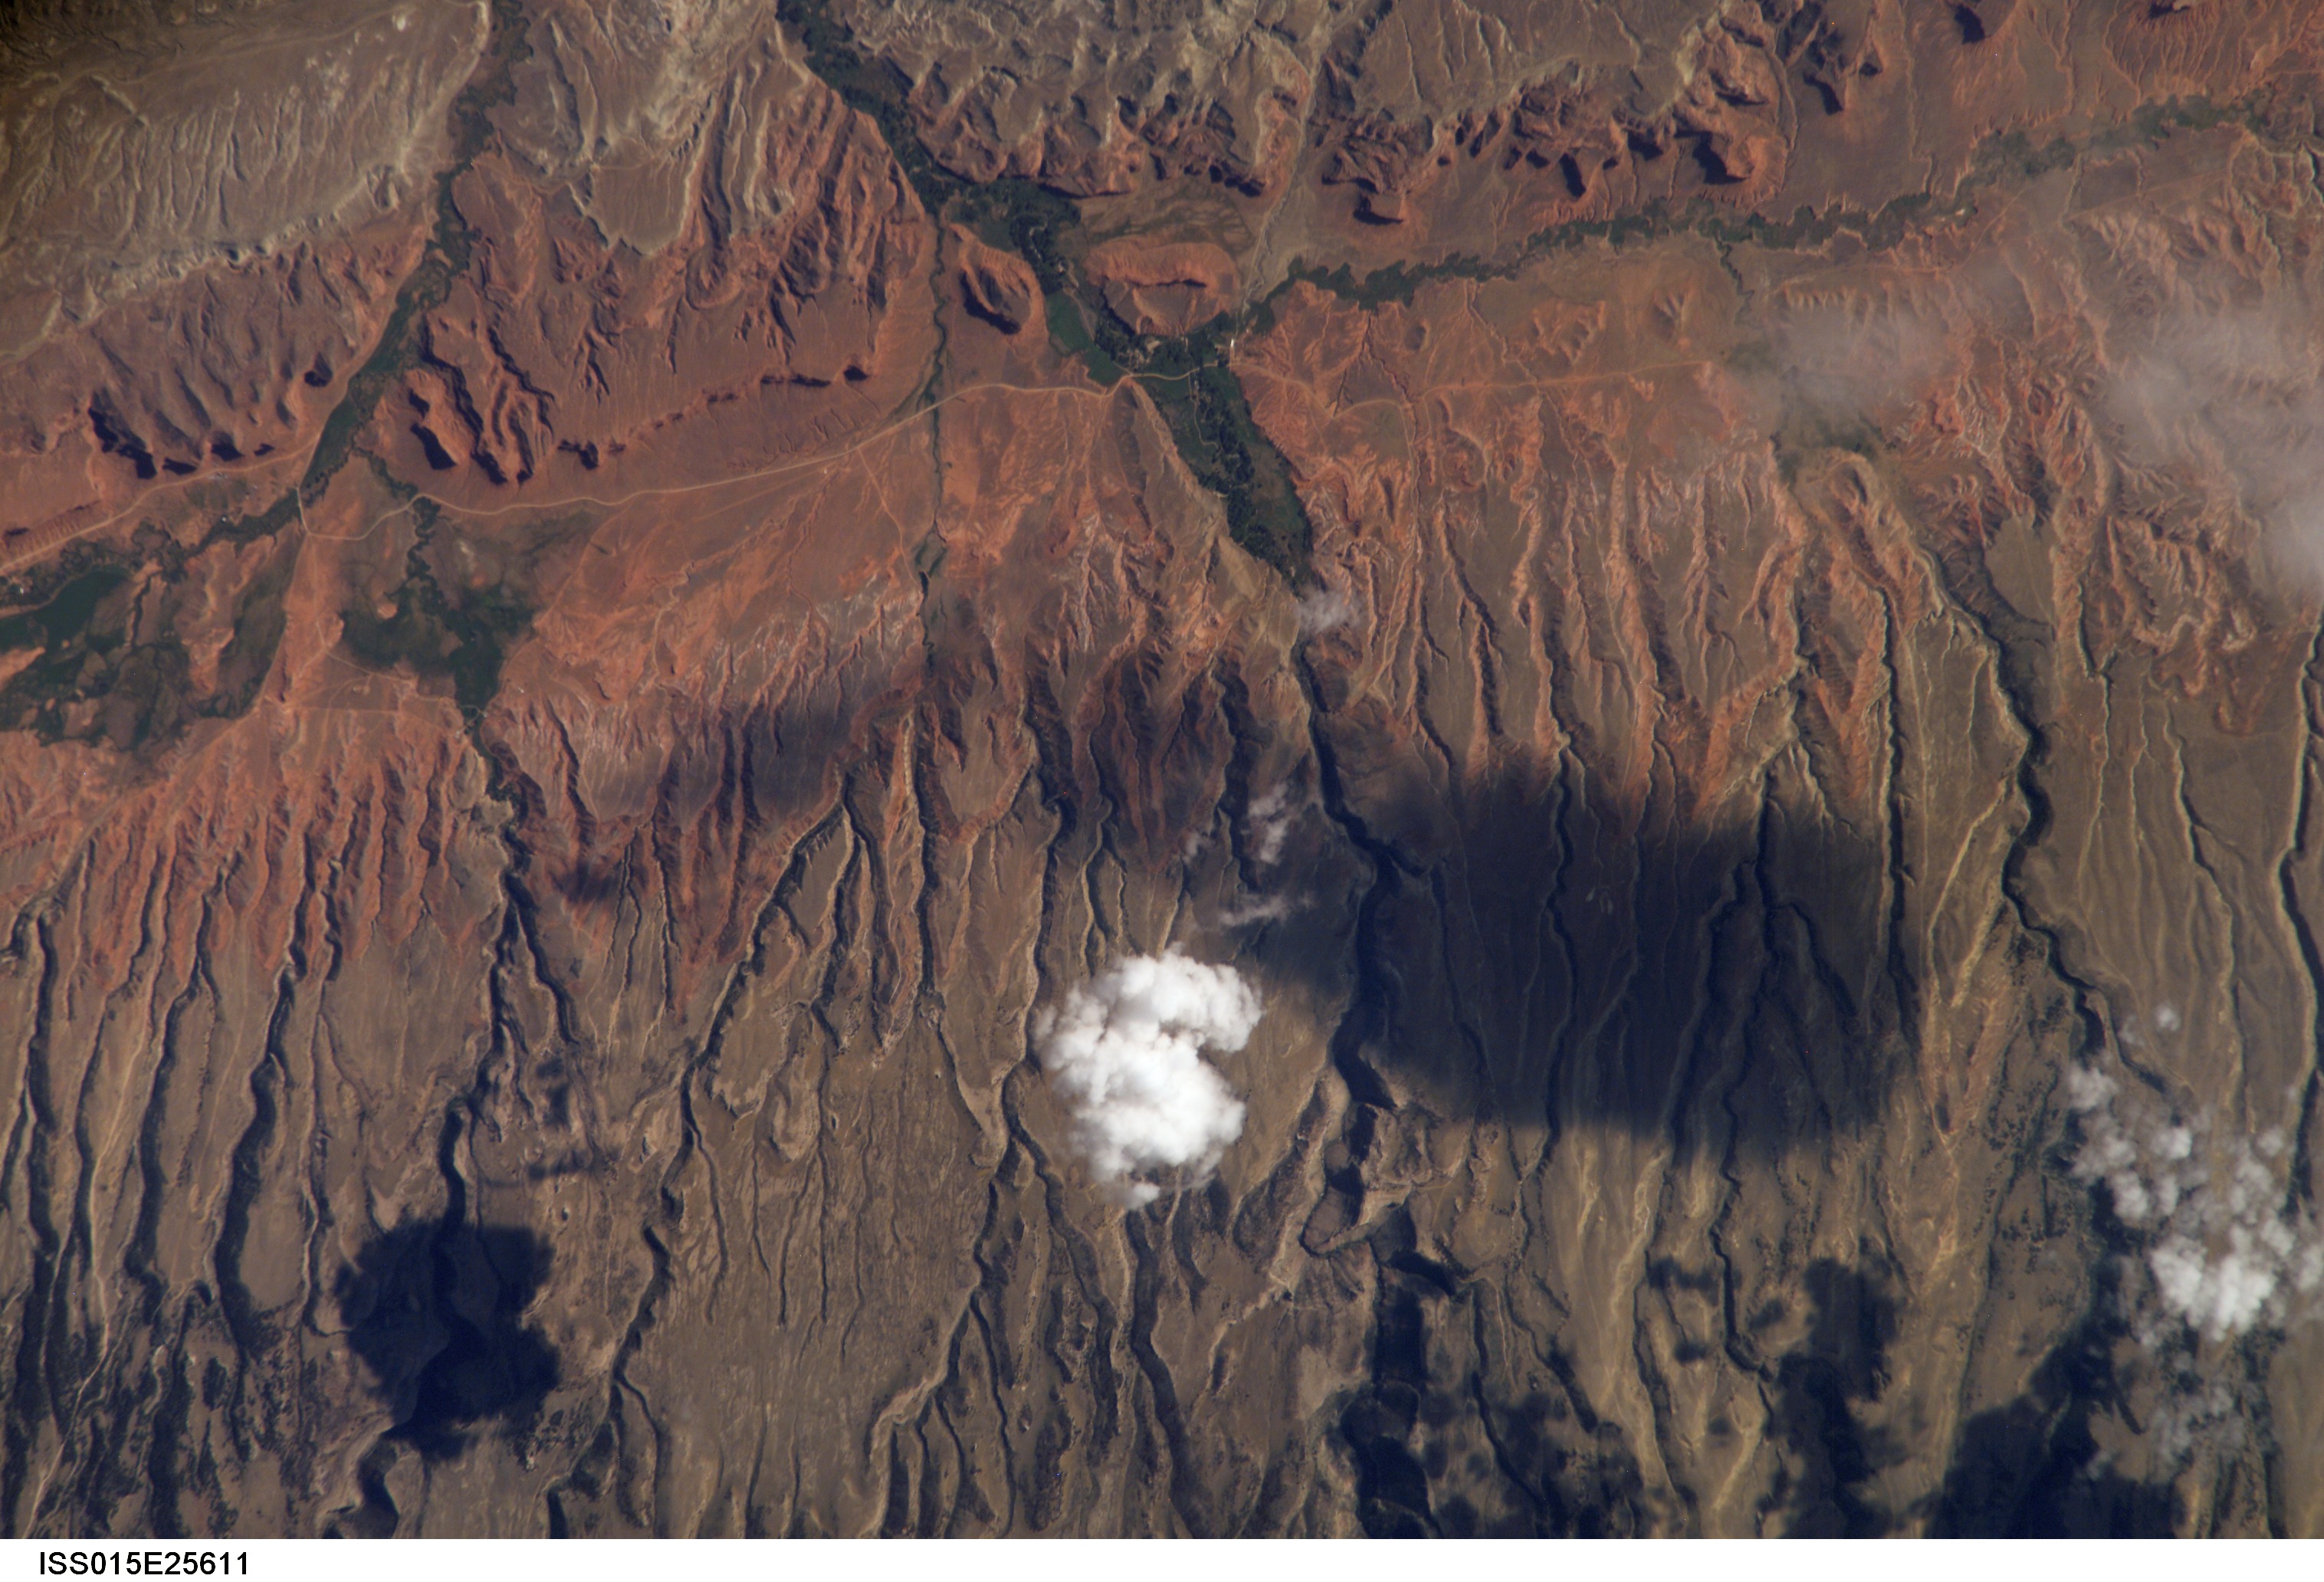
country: USA-WYOMING
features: RAVINES, POWDER RIVER DRANAGE
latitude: 43.6
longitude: -107.0
